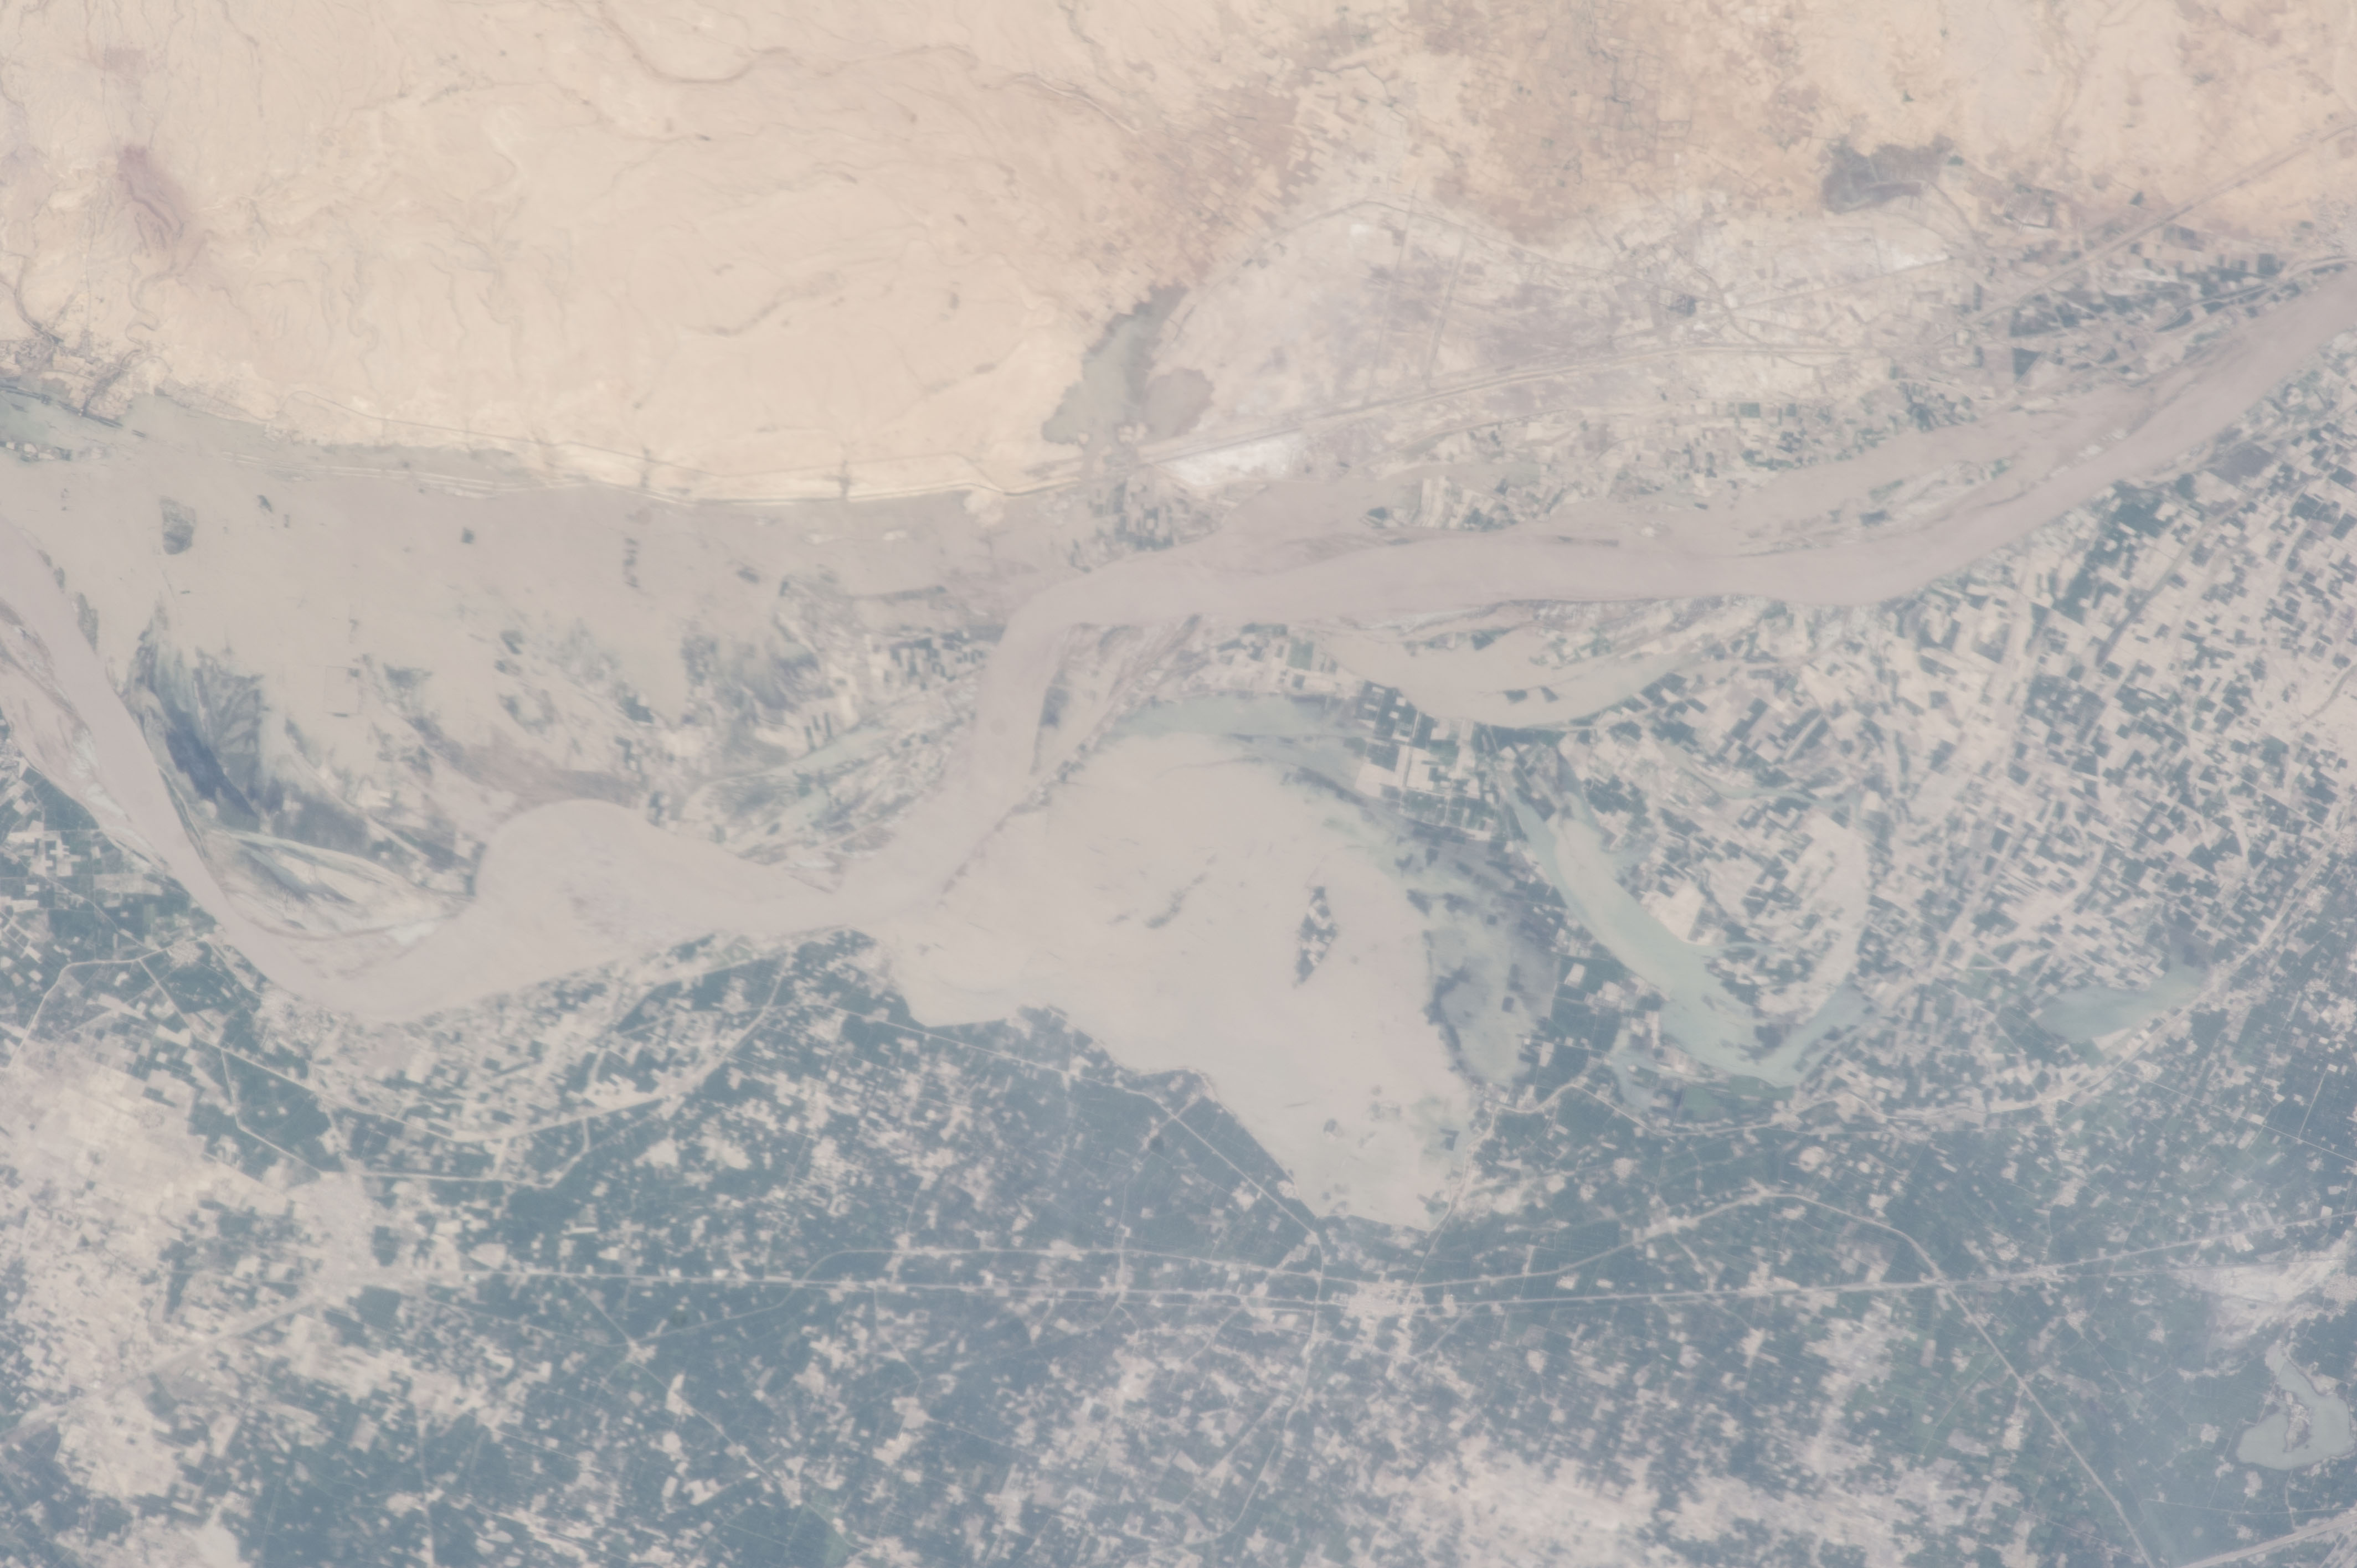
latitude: 25.9
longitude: 68.2
